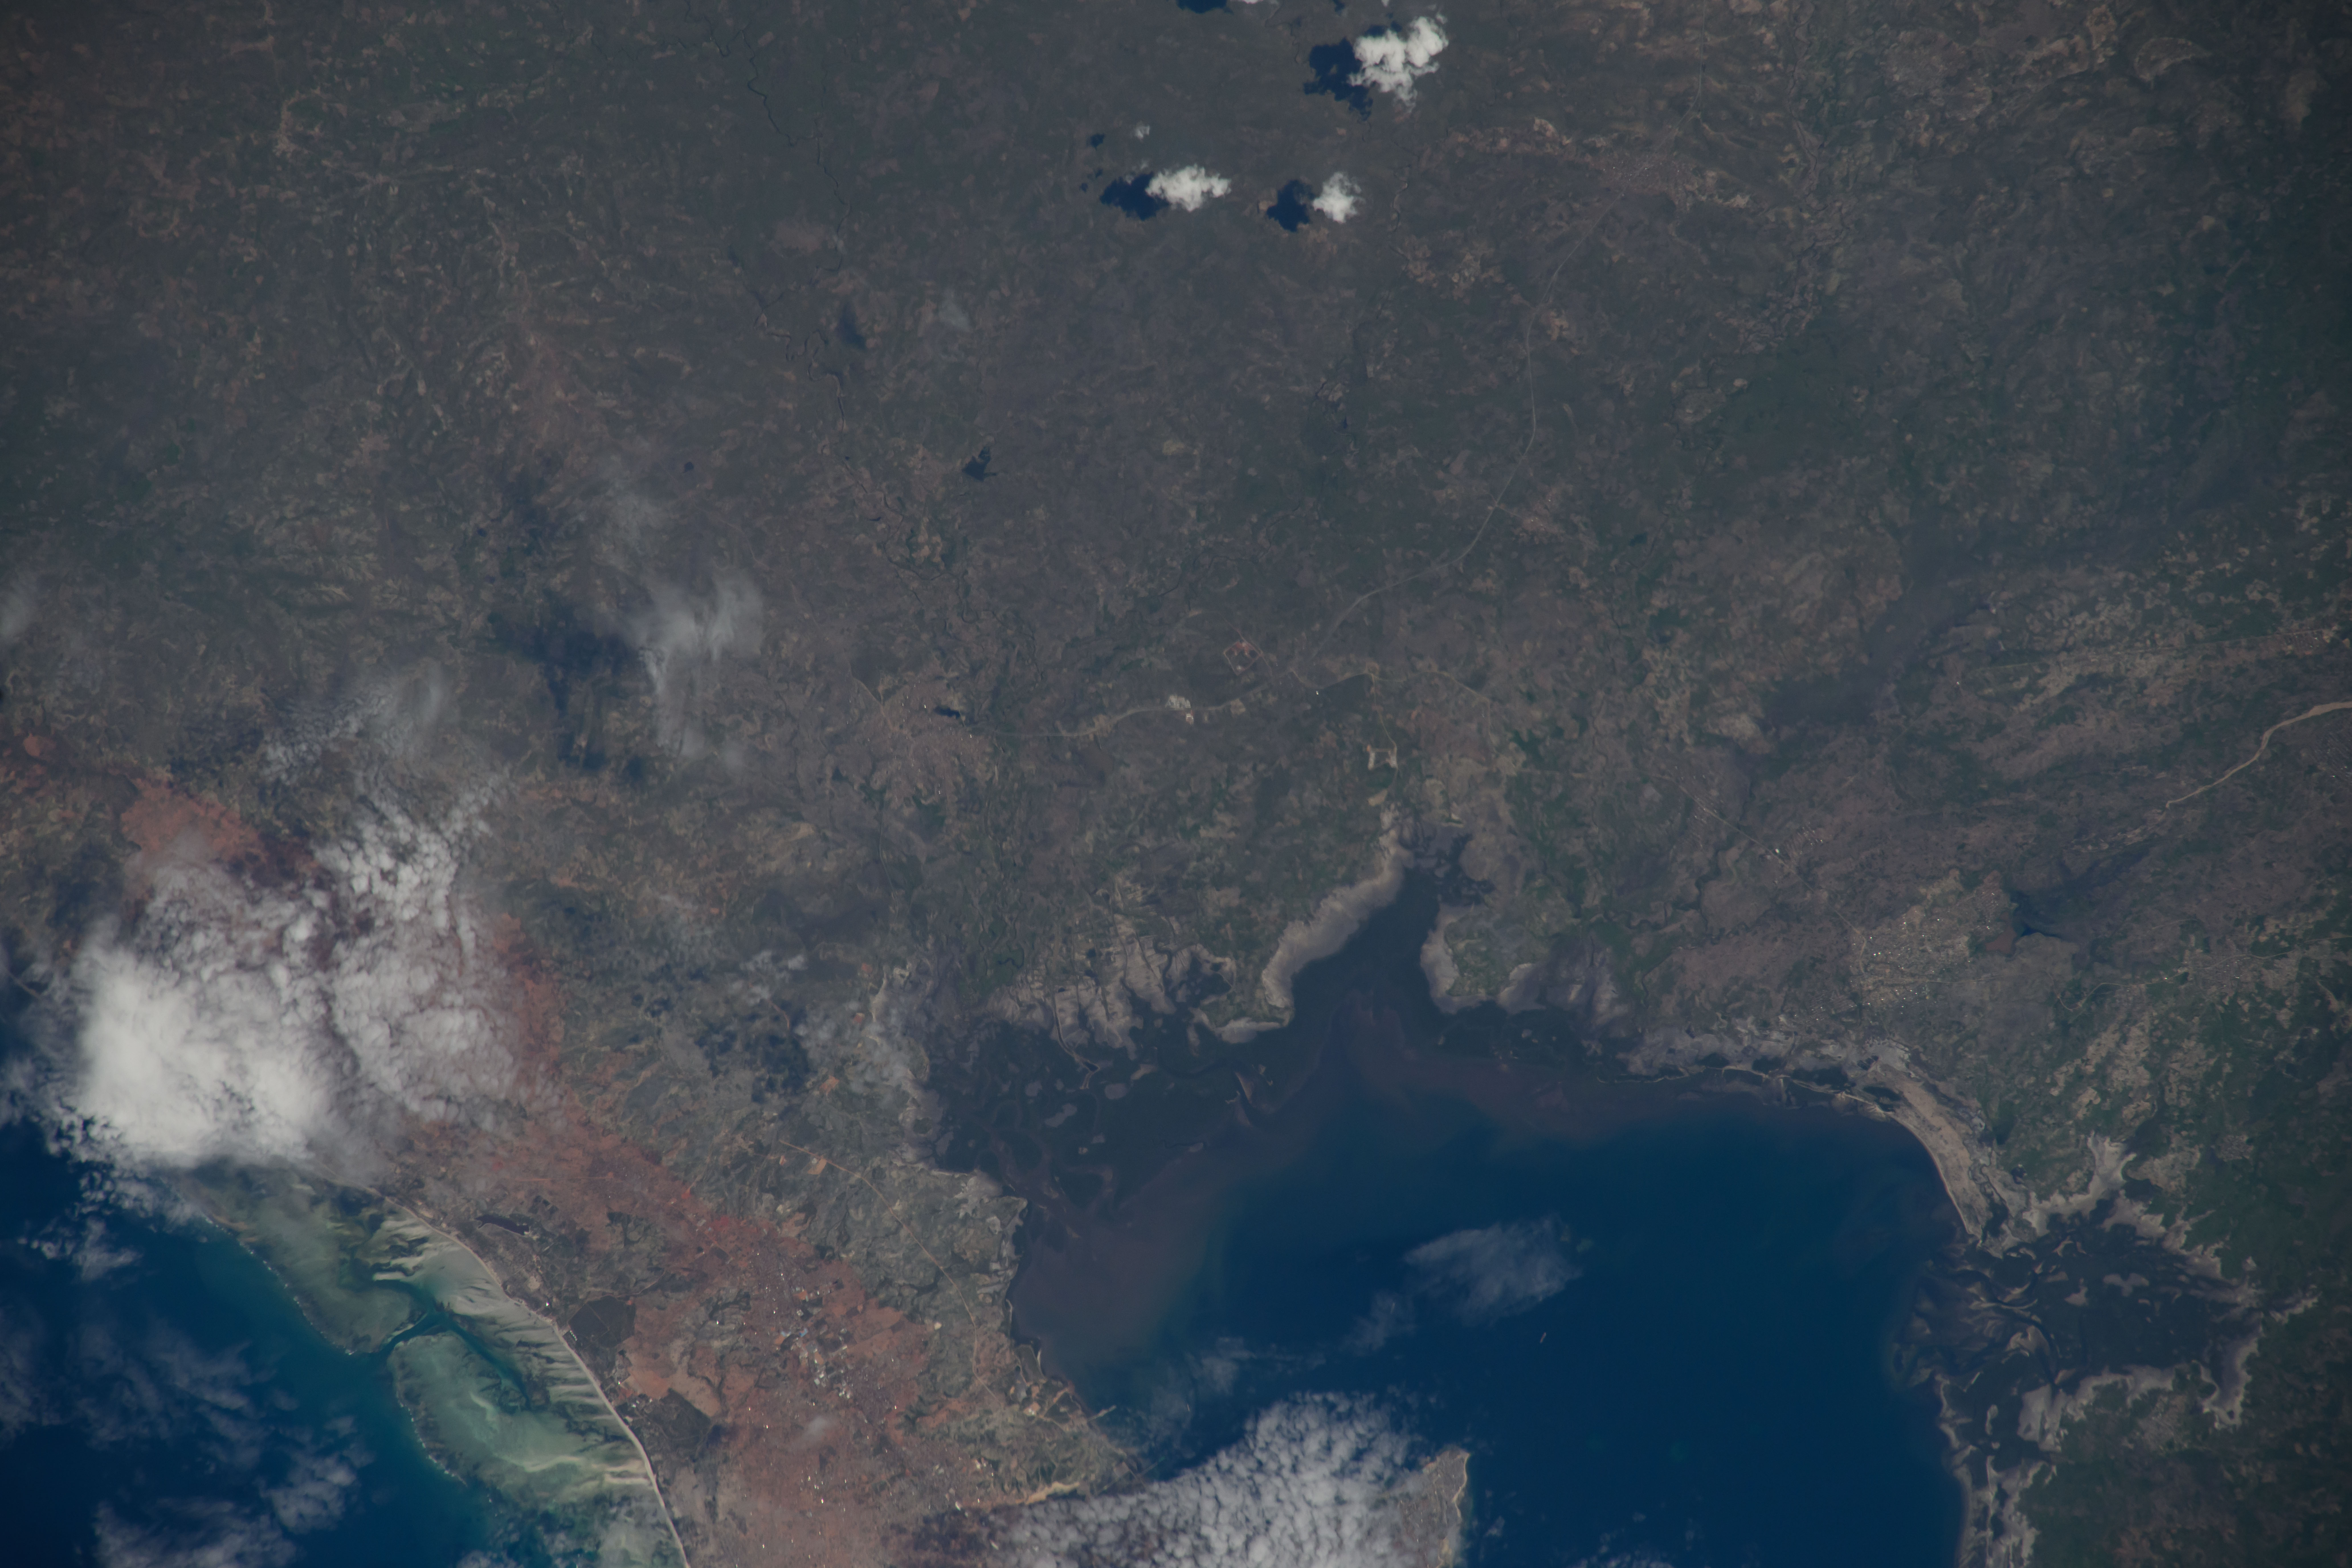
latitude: -13.1
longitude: 40.4
